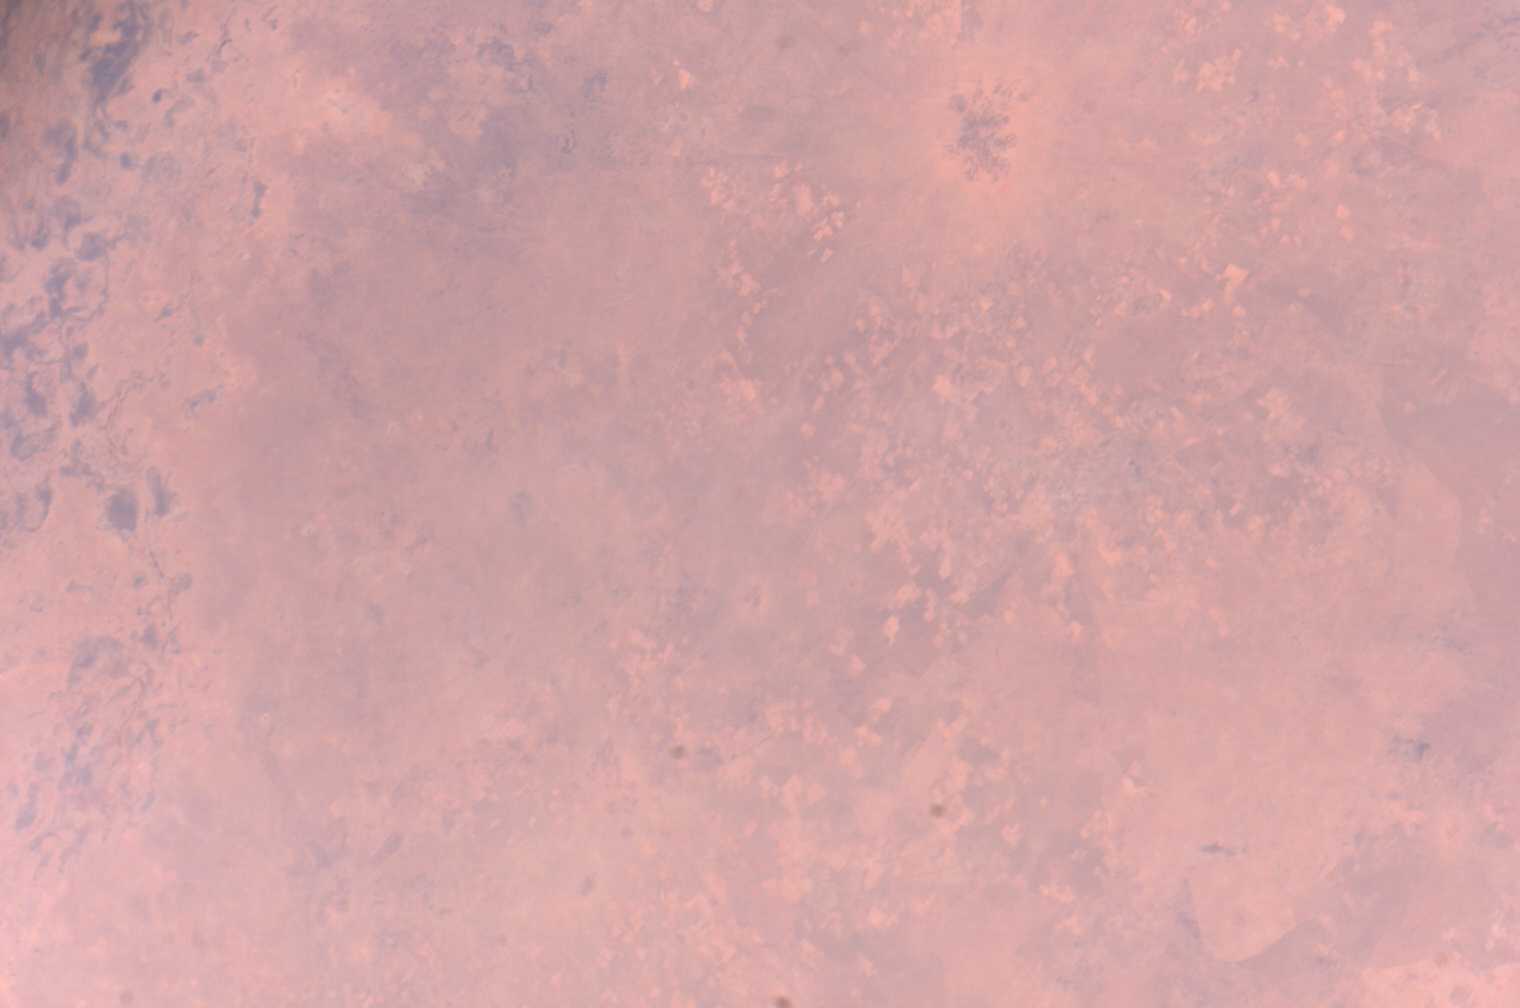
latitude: 11.7
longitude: 26.1
